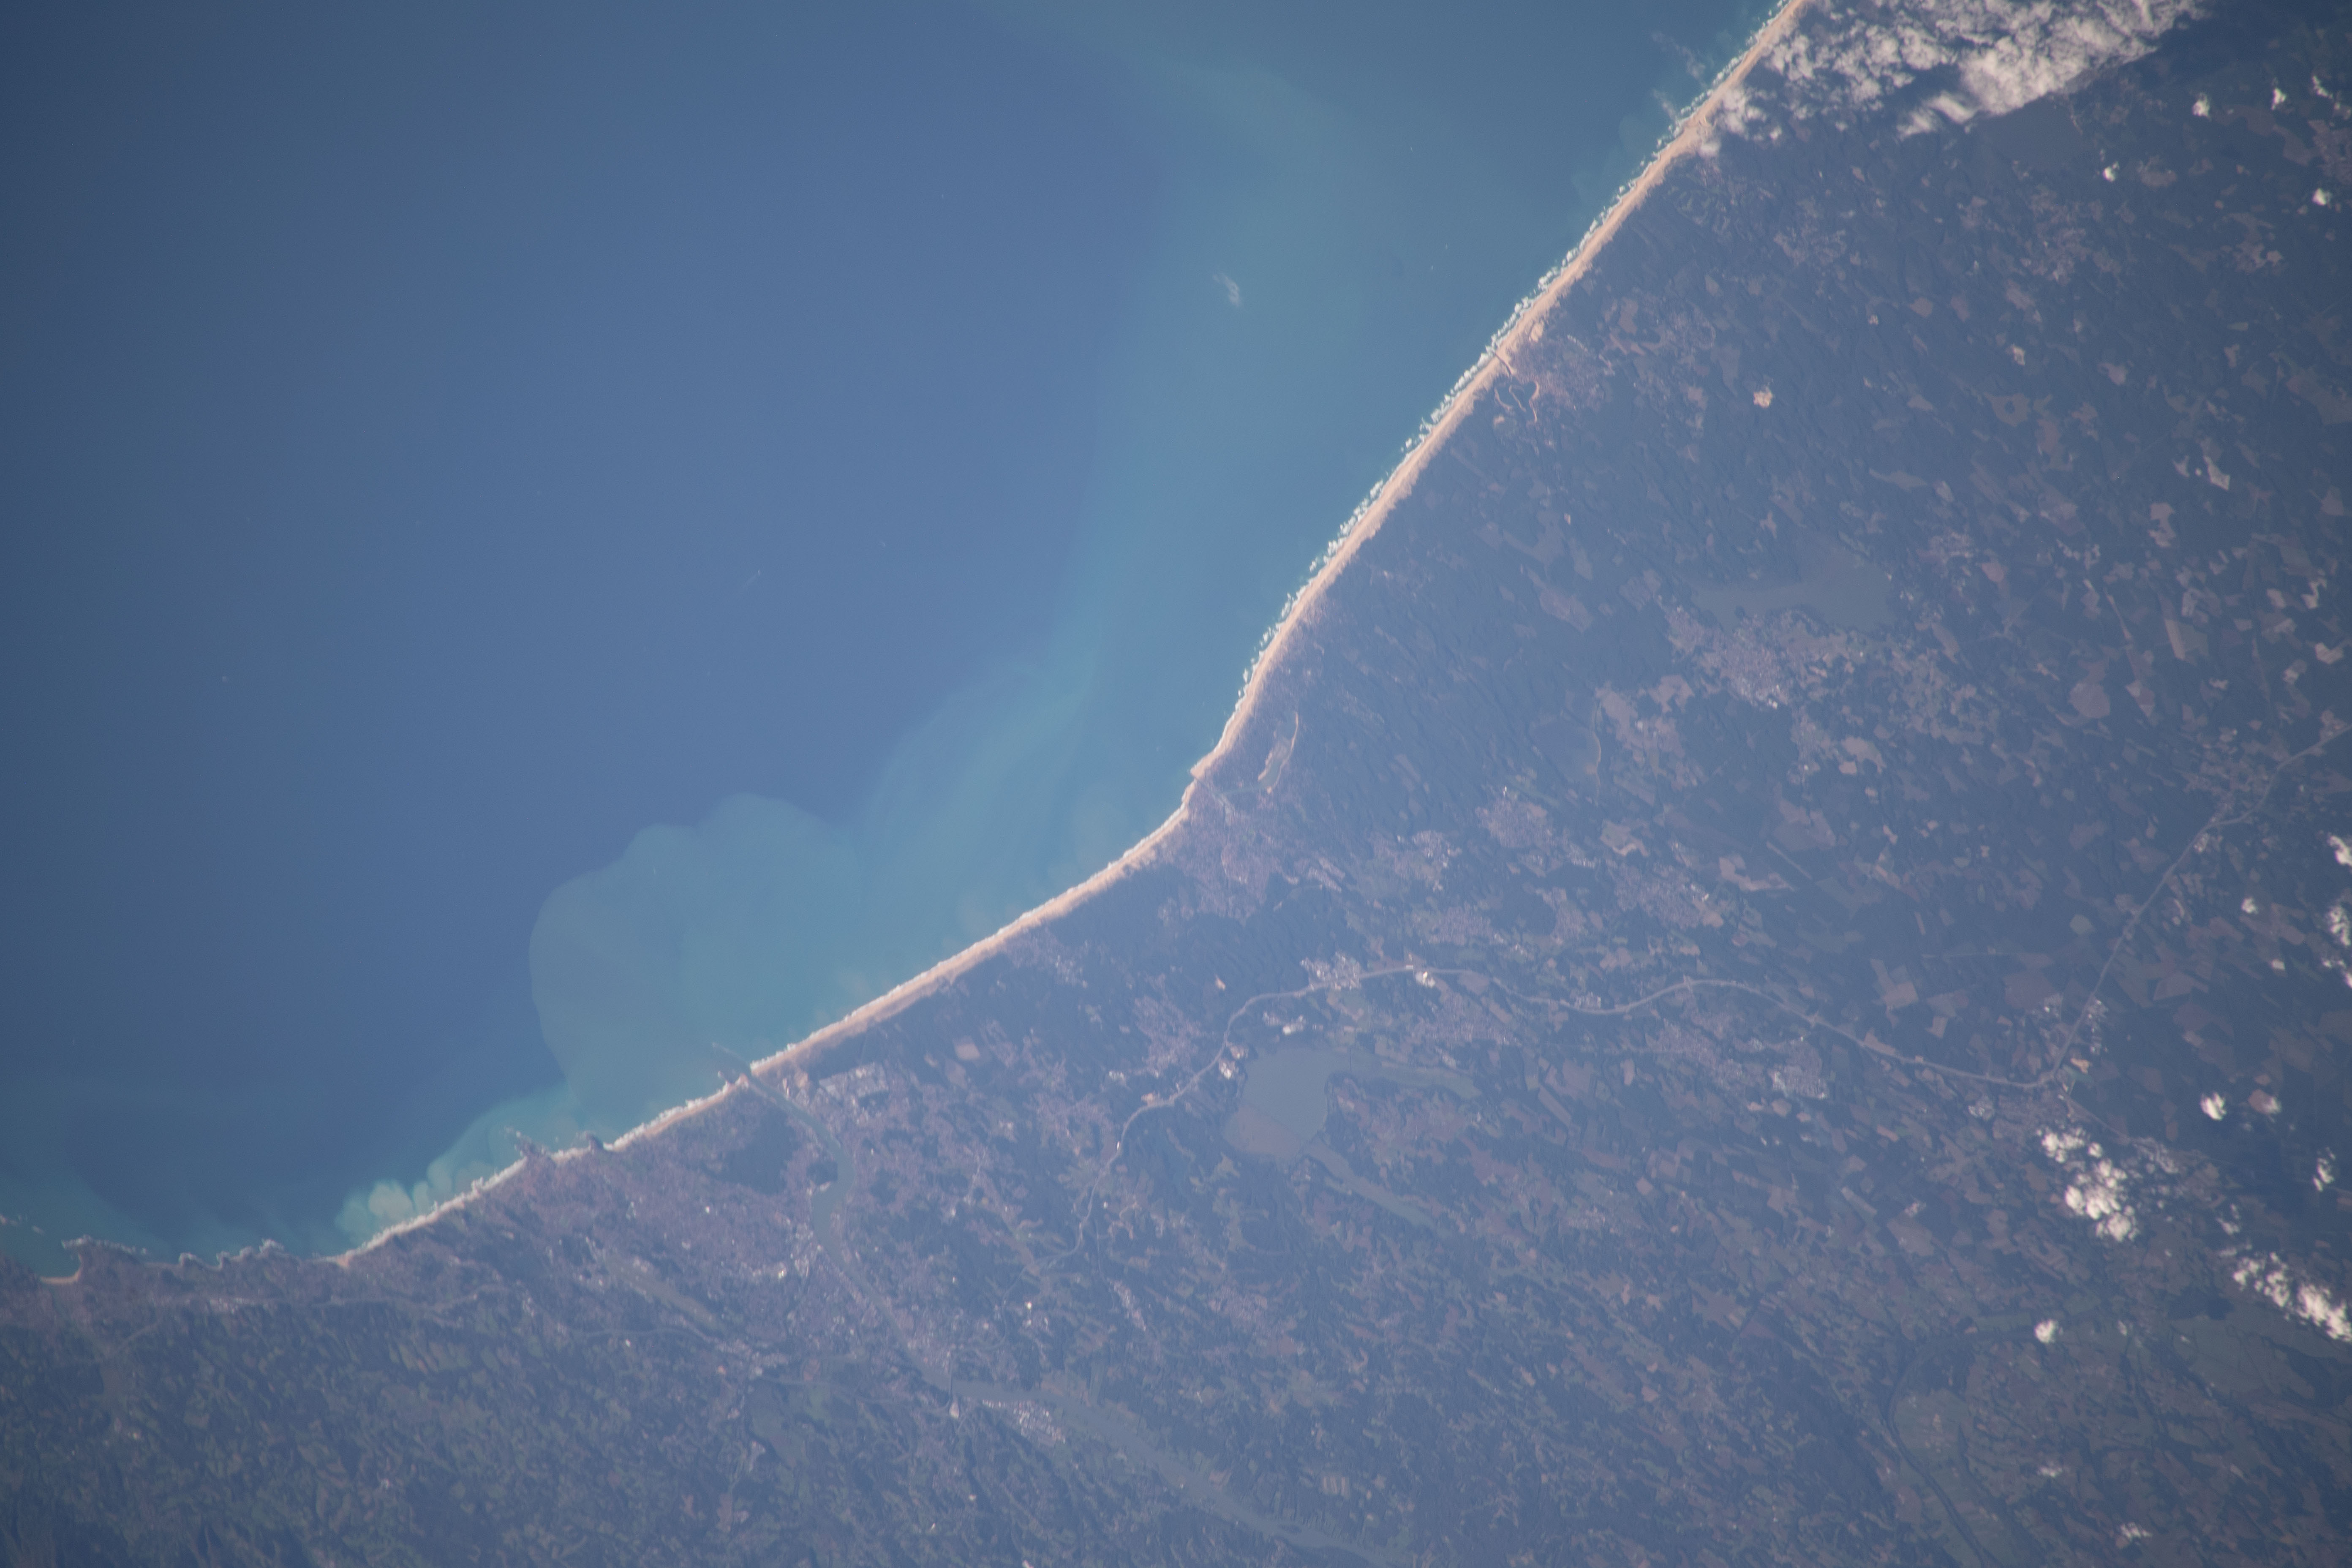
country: FRANCE
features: LES ARENES, HOSSEGOR, CAPBRETON
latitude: 43.6
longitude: -1.4
